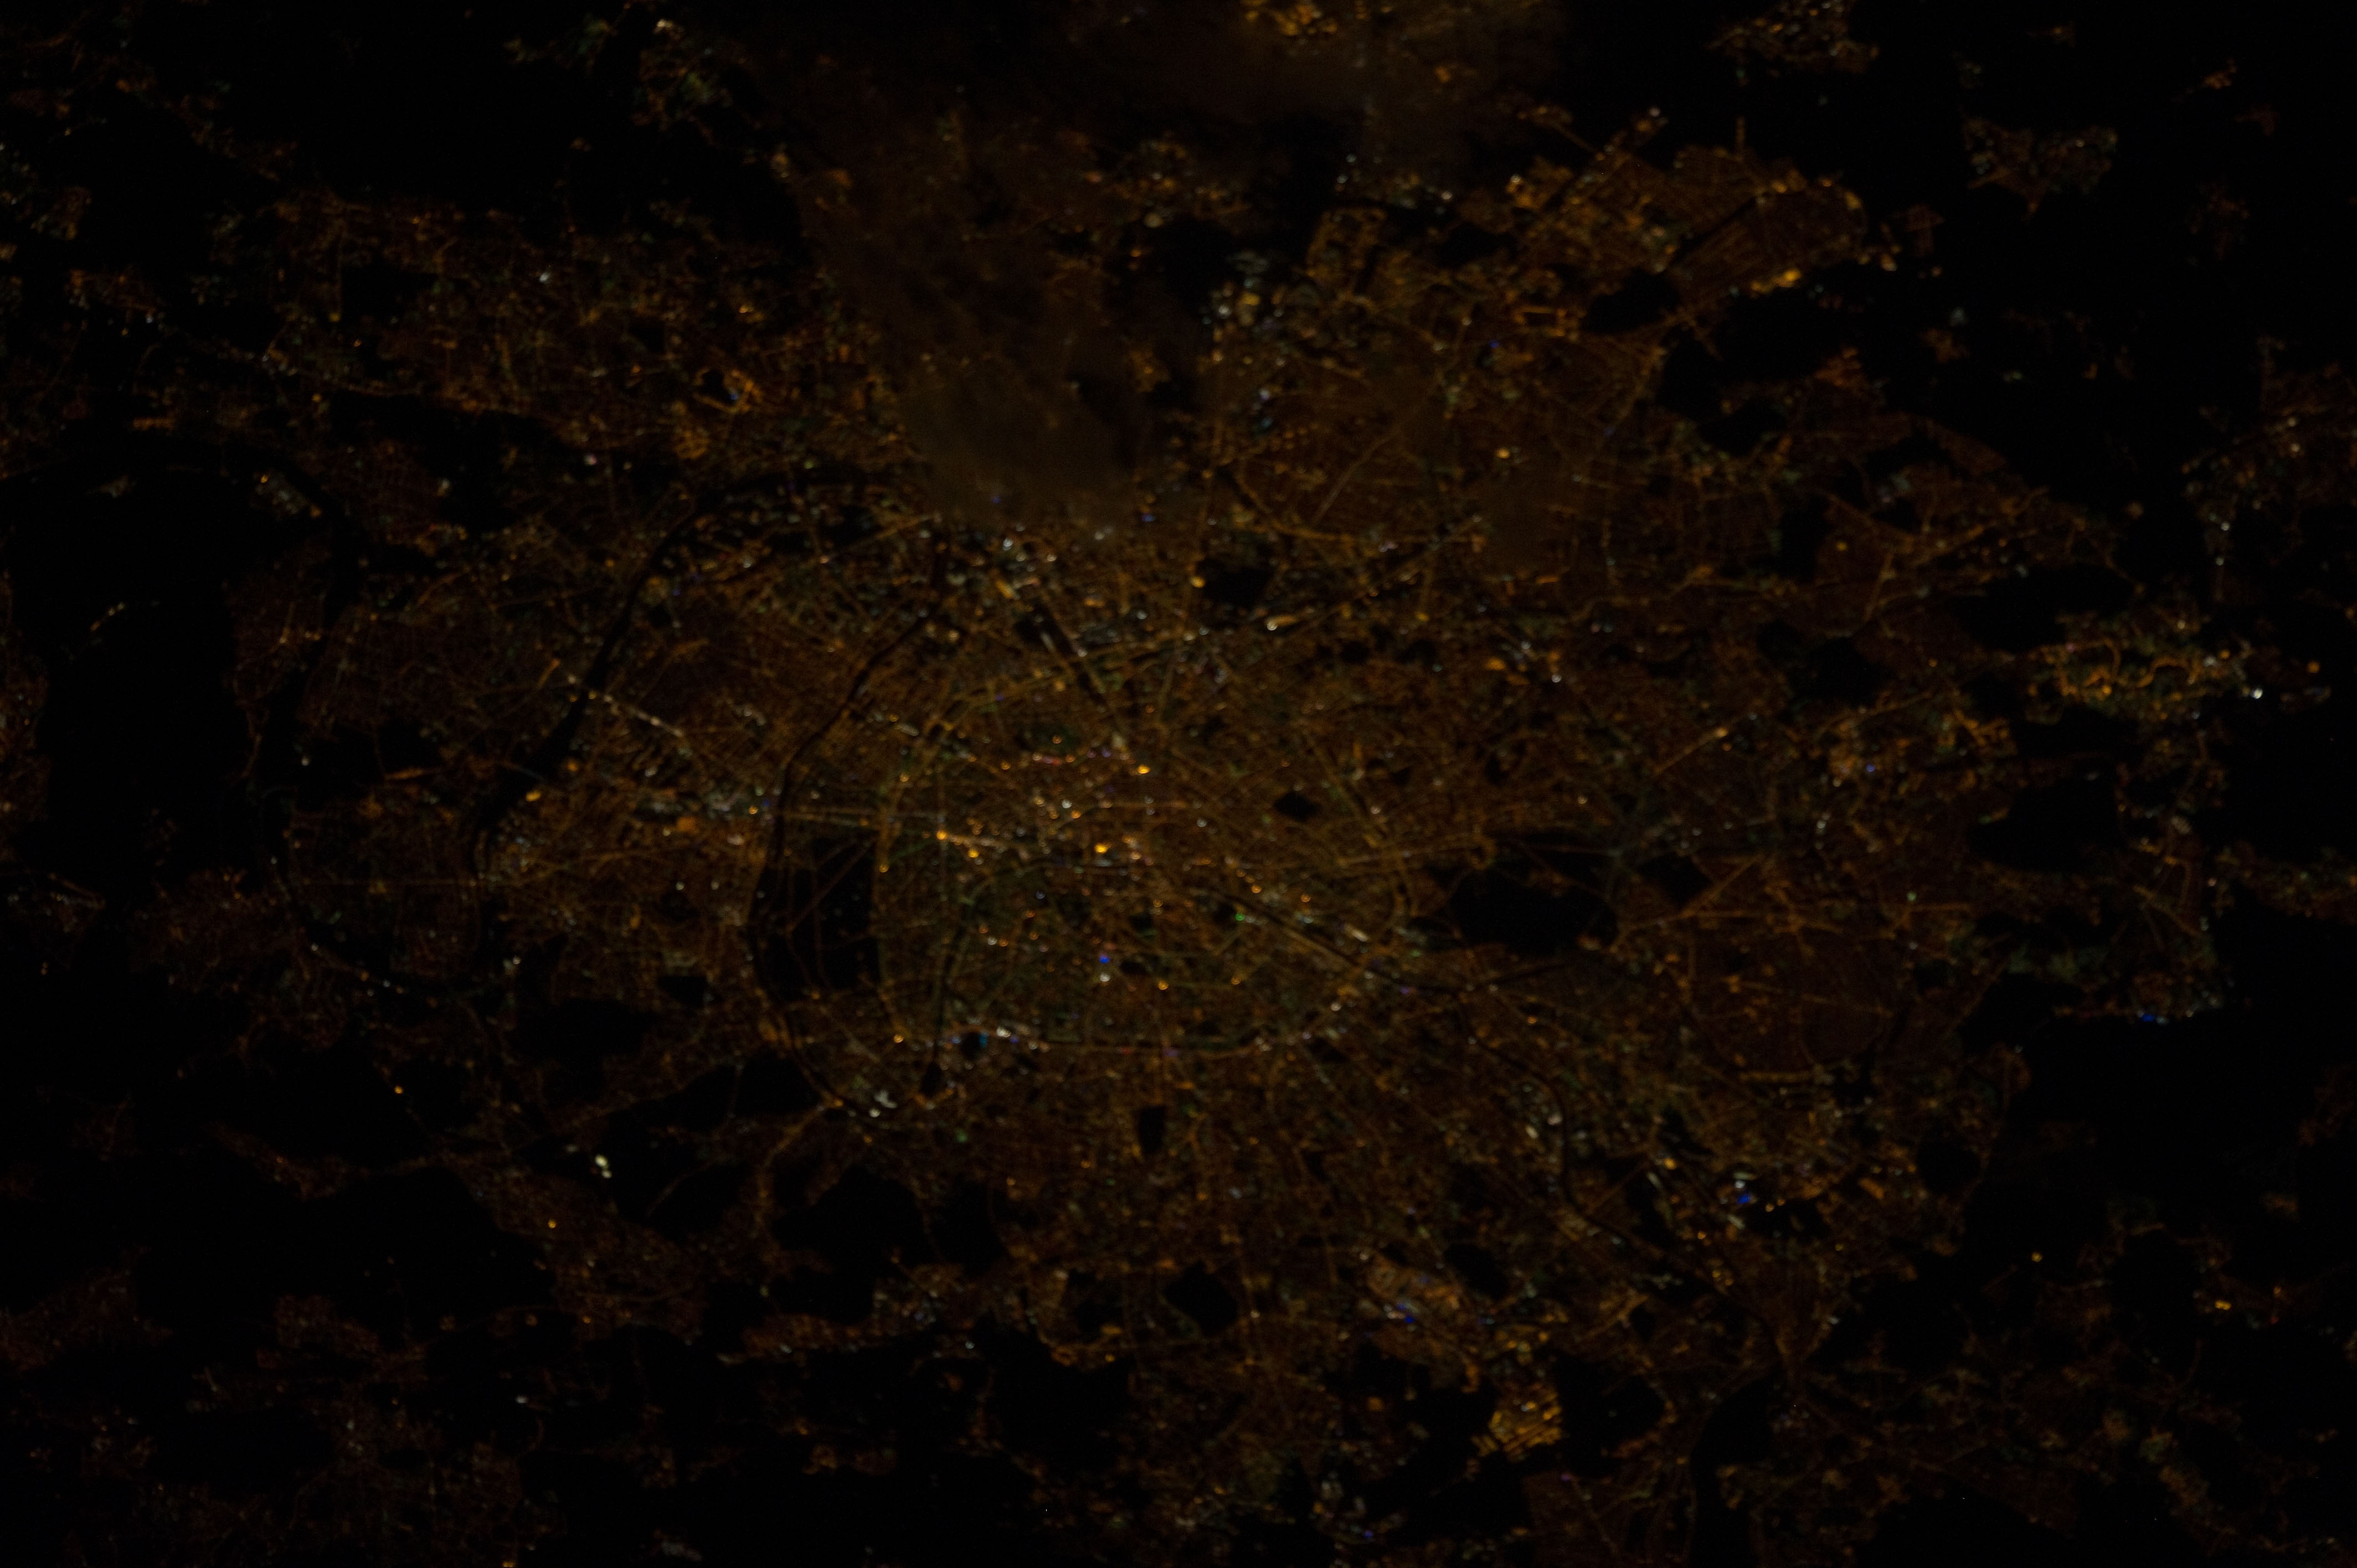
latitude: 49.9
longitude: 3.3
